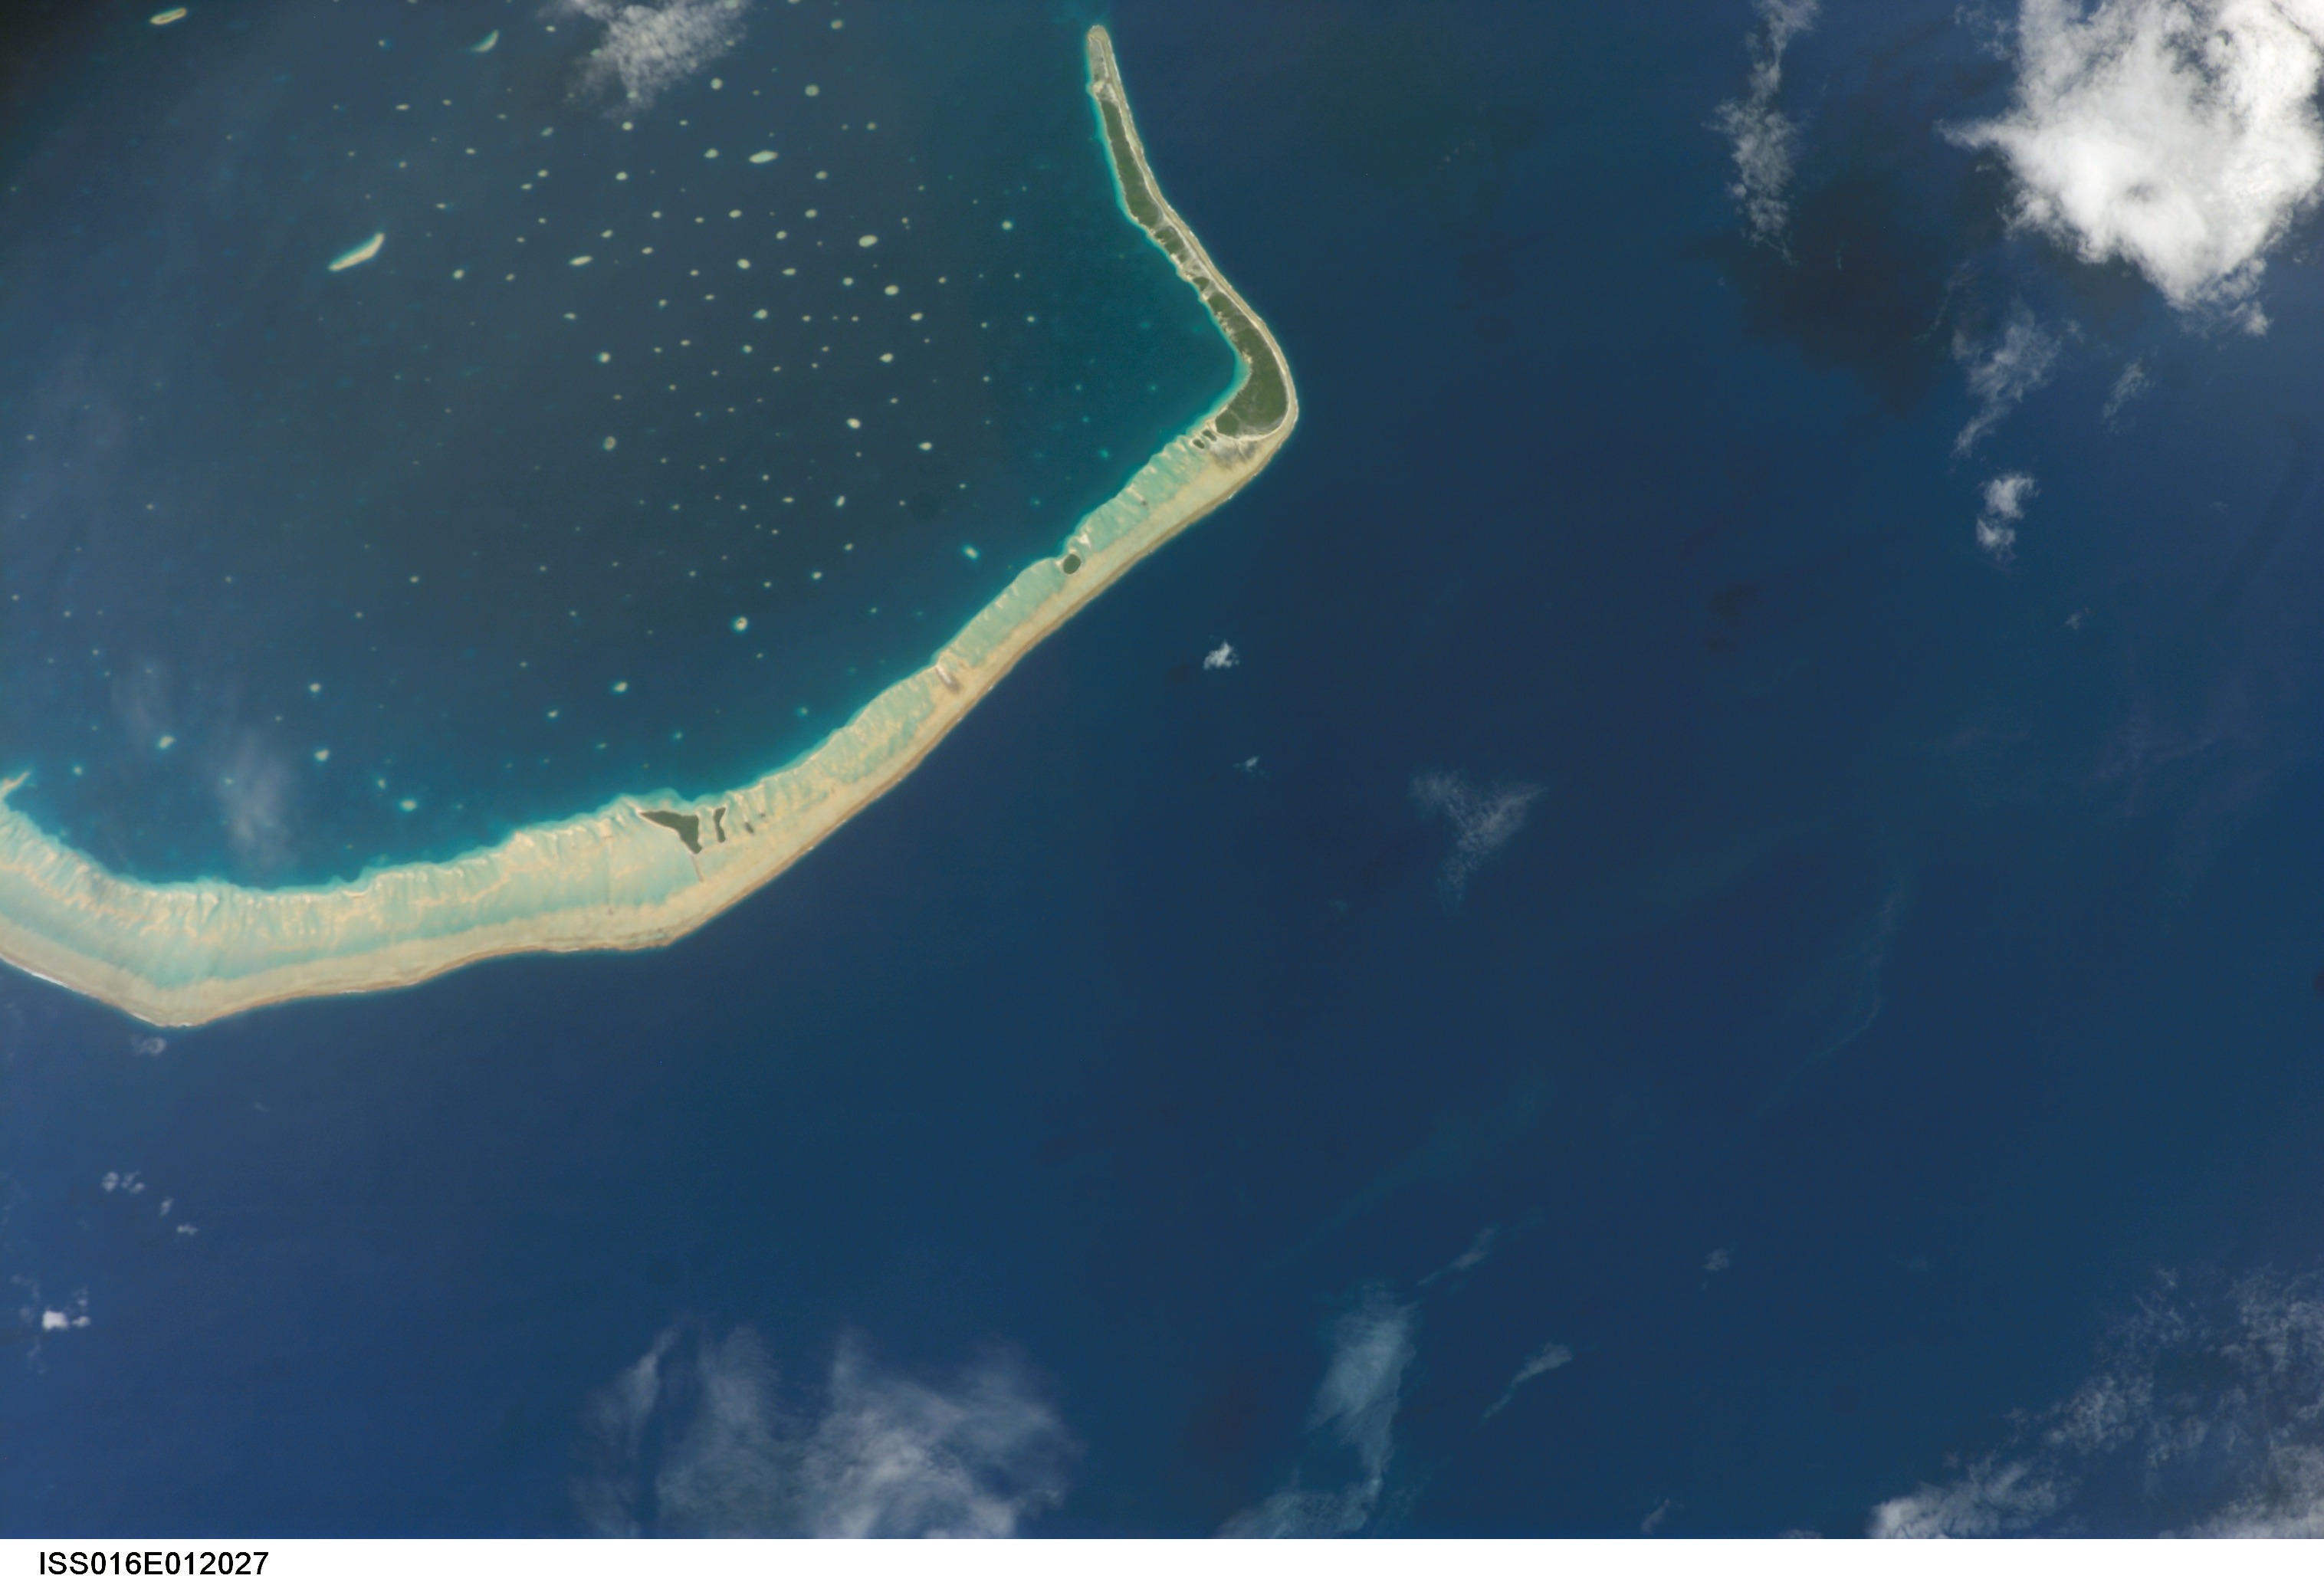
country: TUAMOTU ARCHIPELAGO
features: TOAU ATOLL, S. PACIFIC OCEAN
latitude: -16.0
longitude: -145.9
